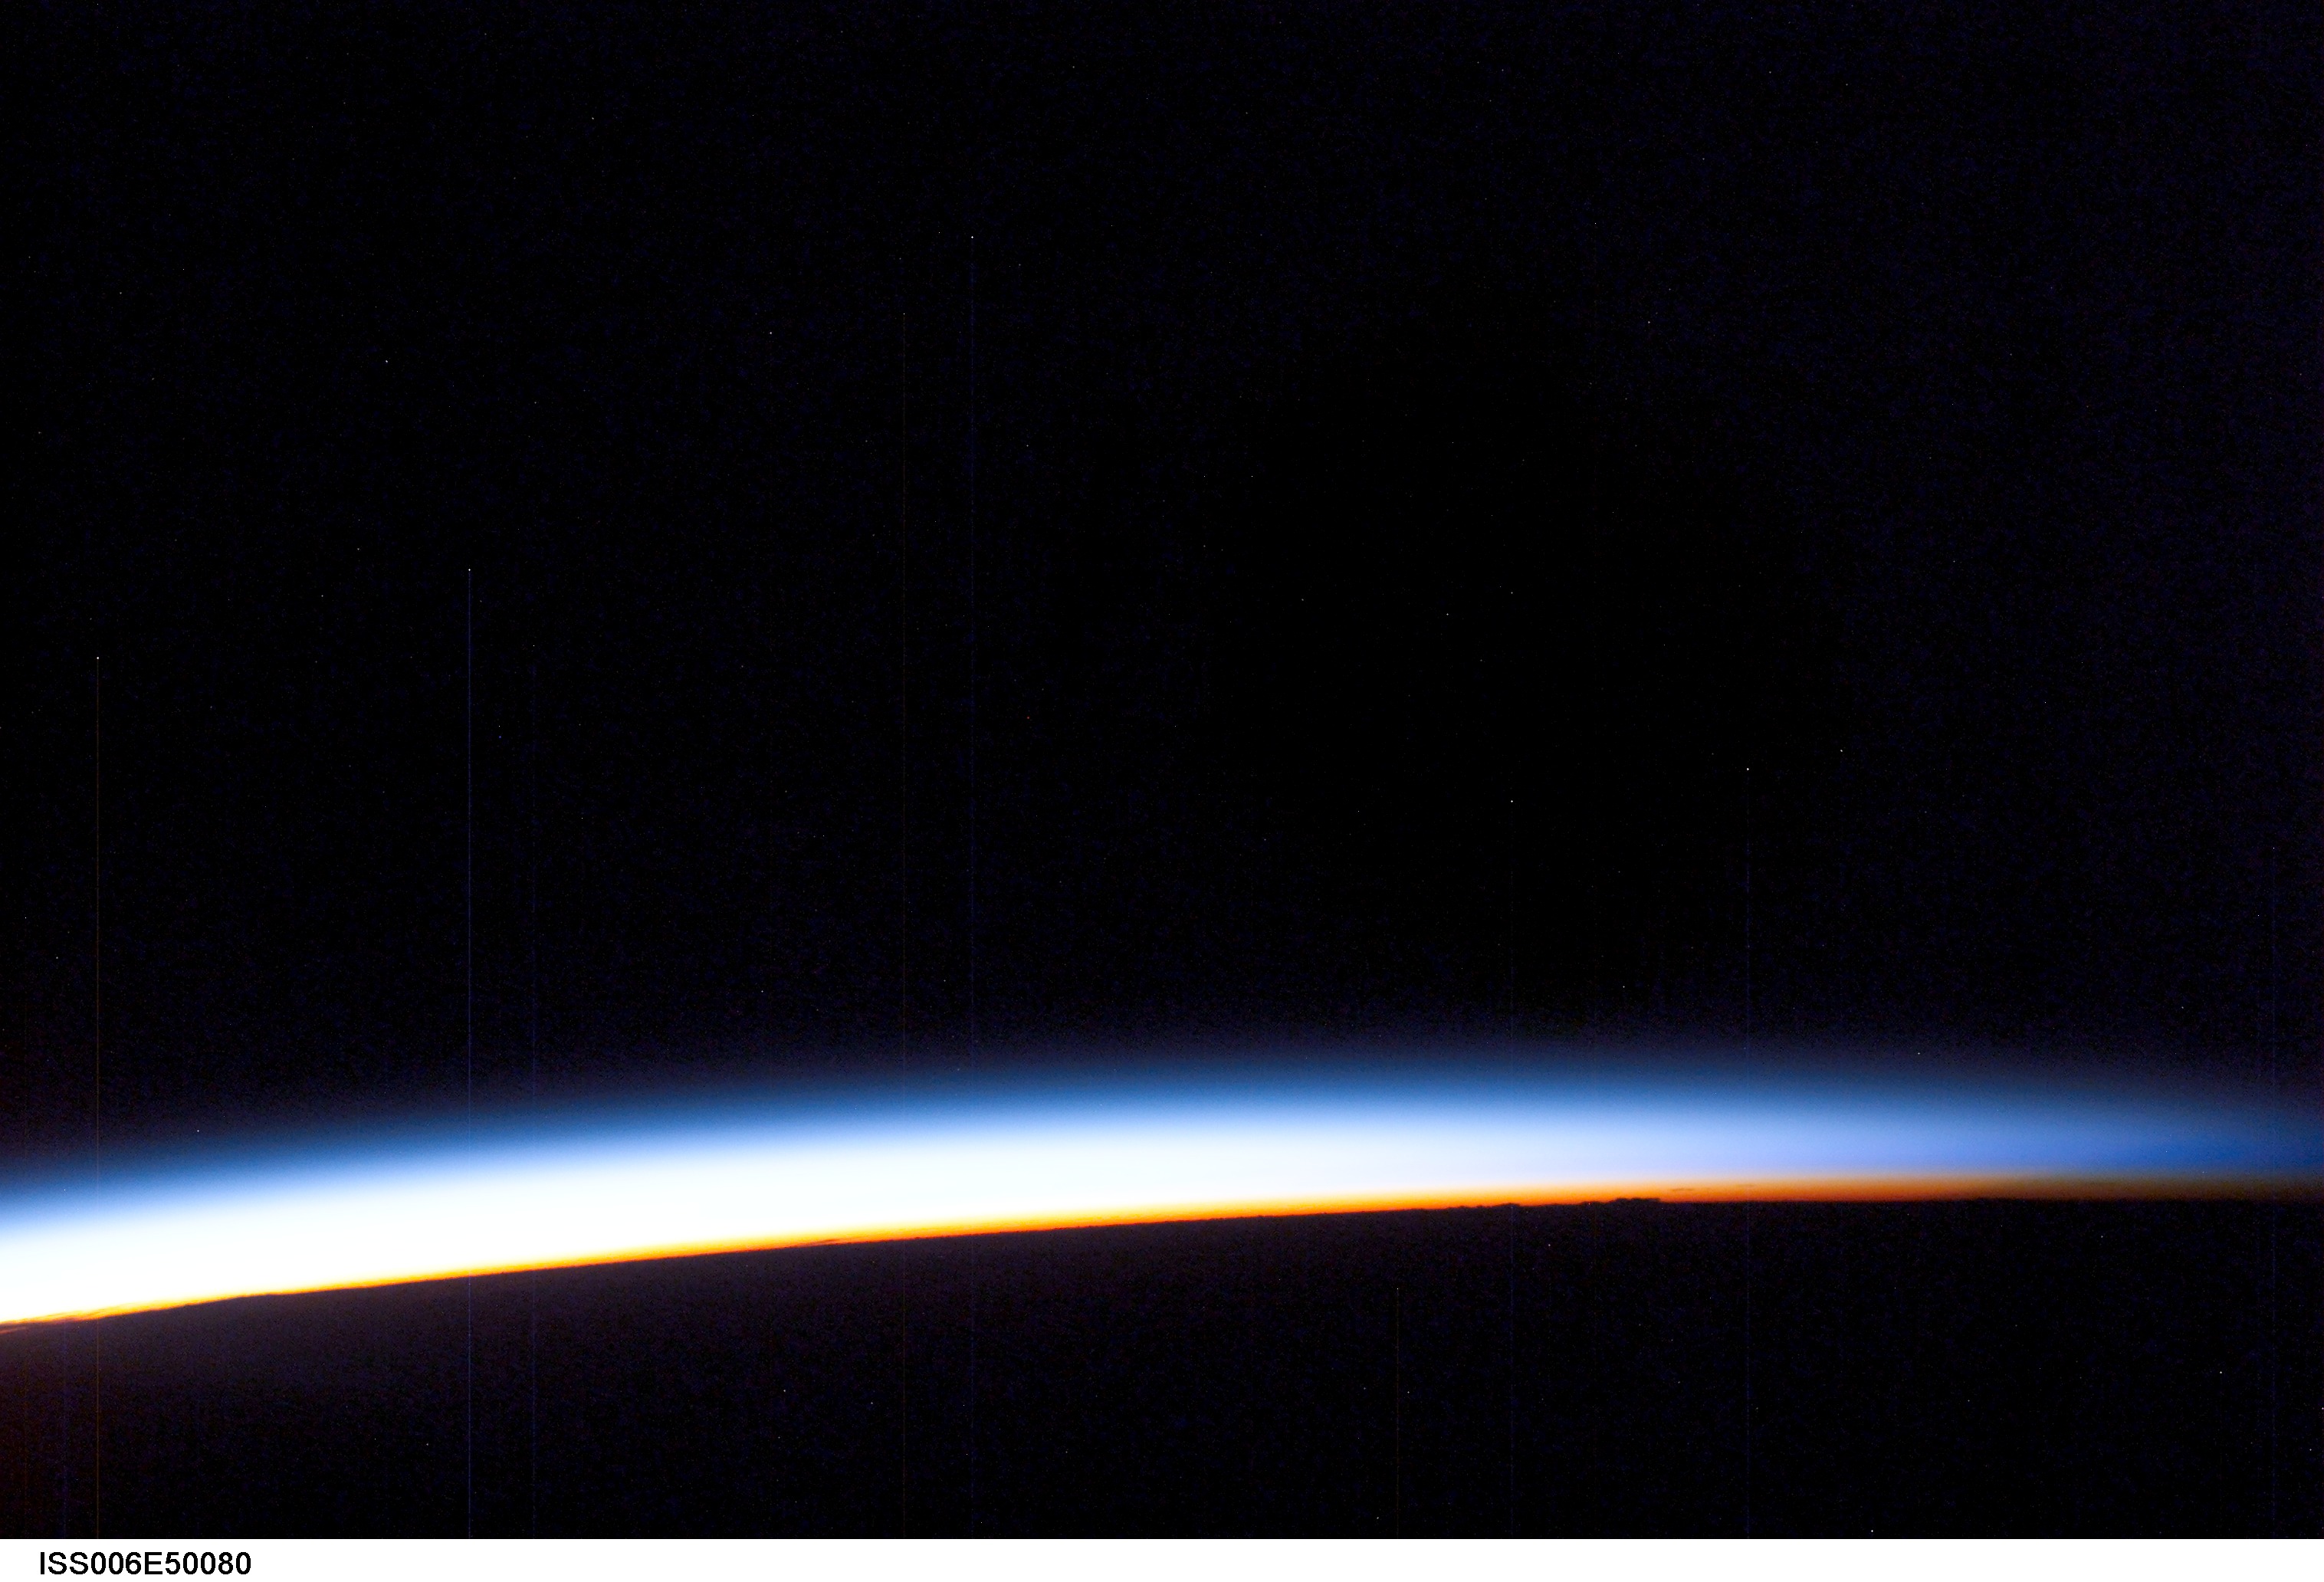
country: ATMOSPHERIC LIMB
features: ATMOSPHERIC LIMB
